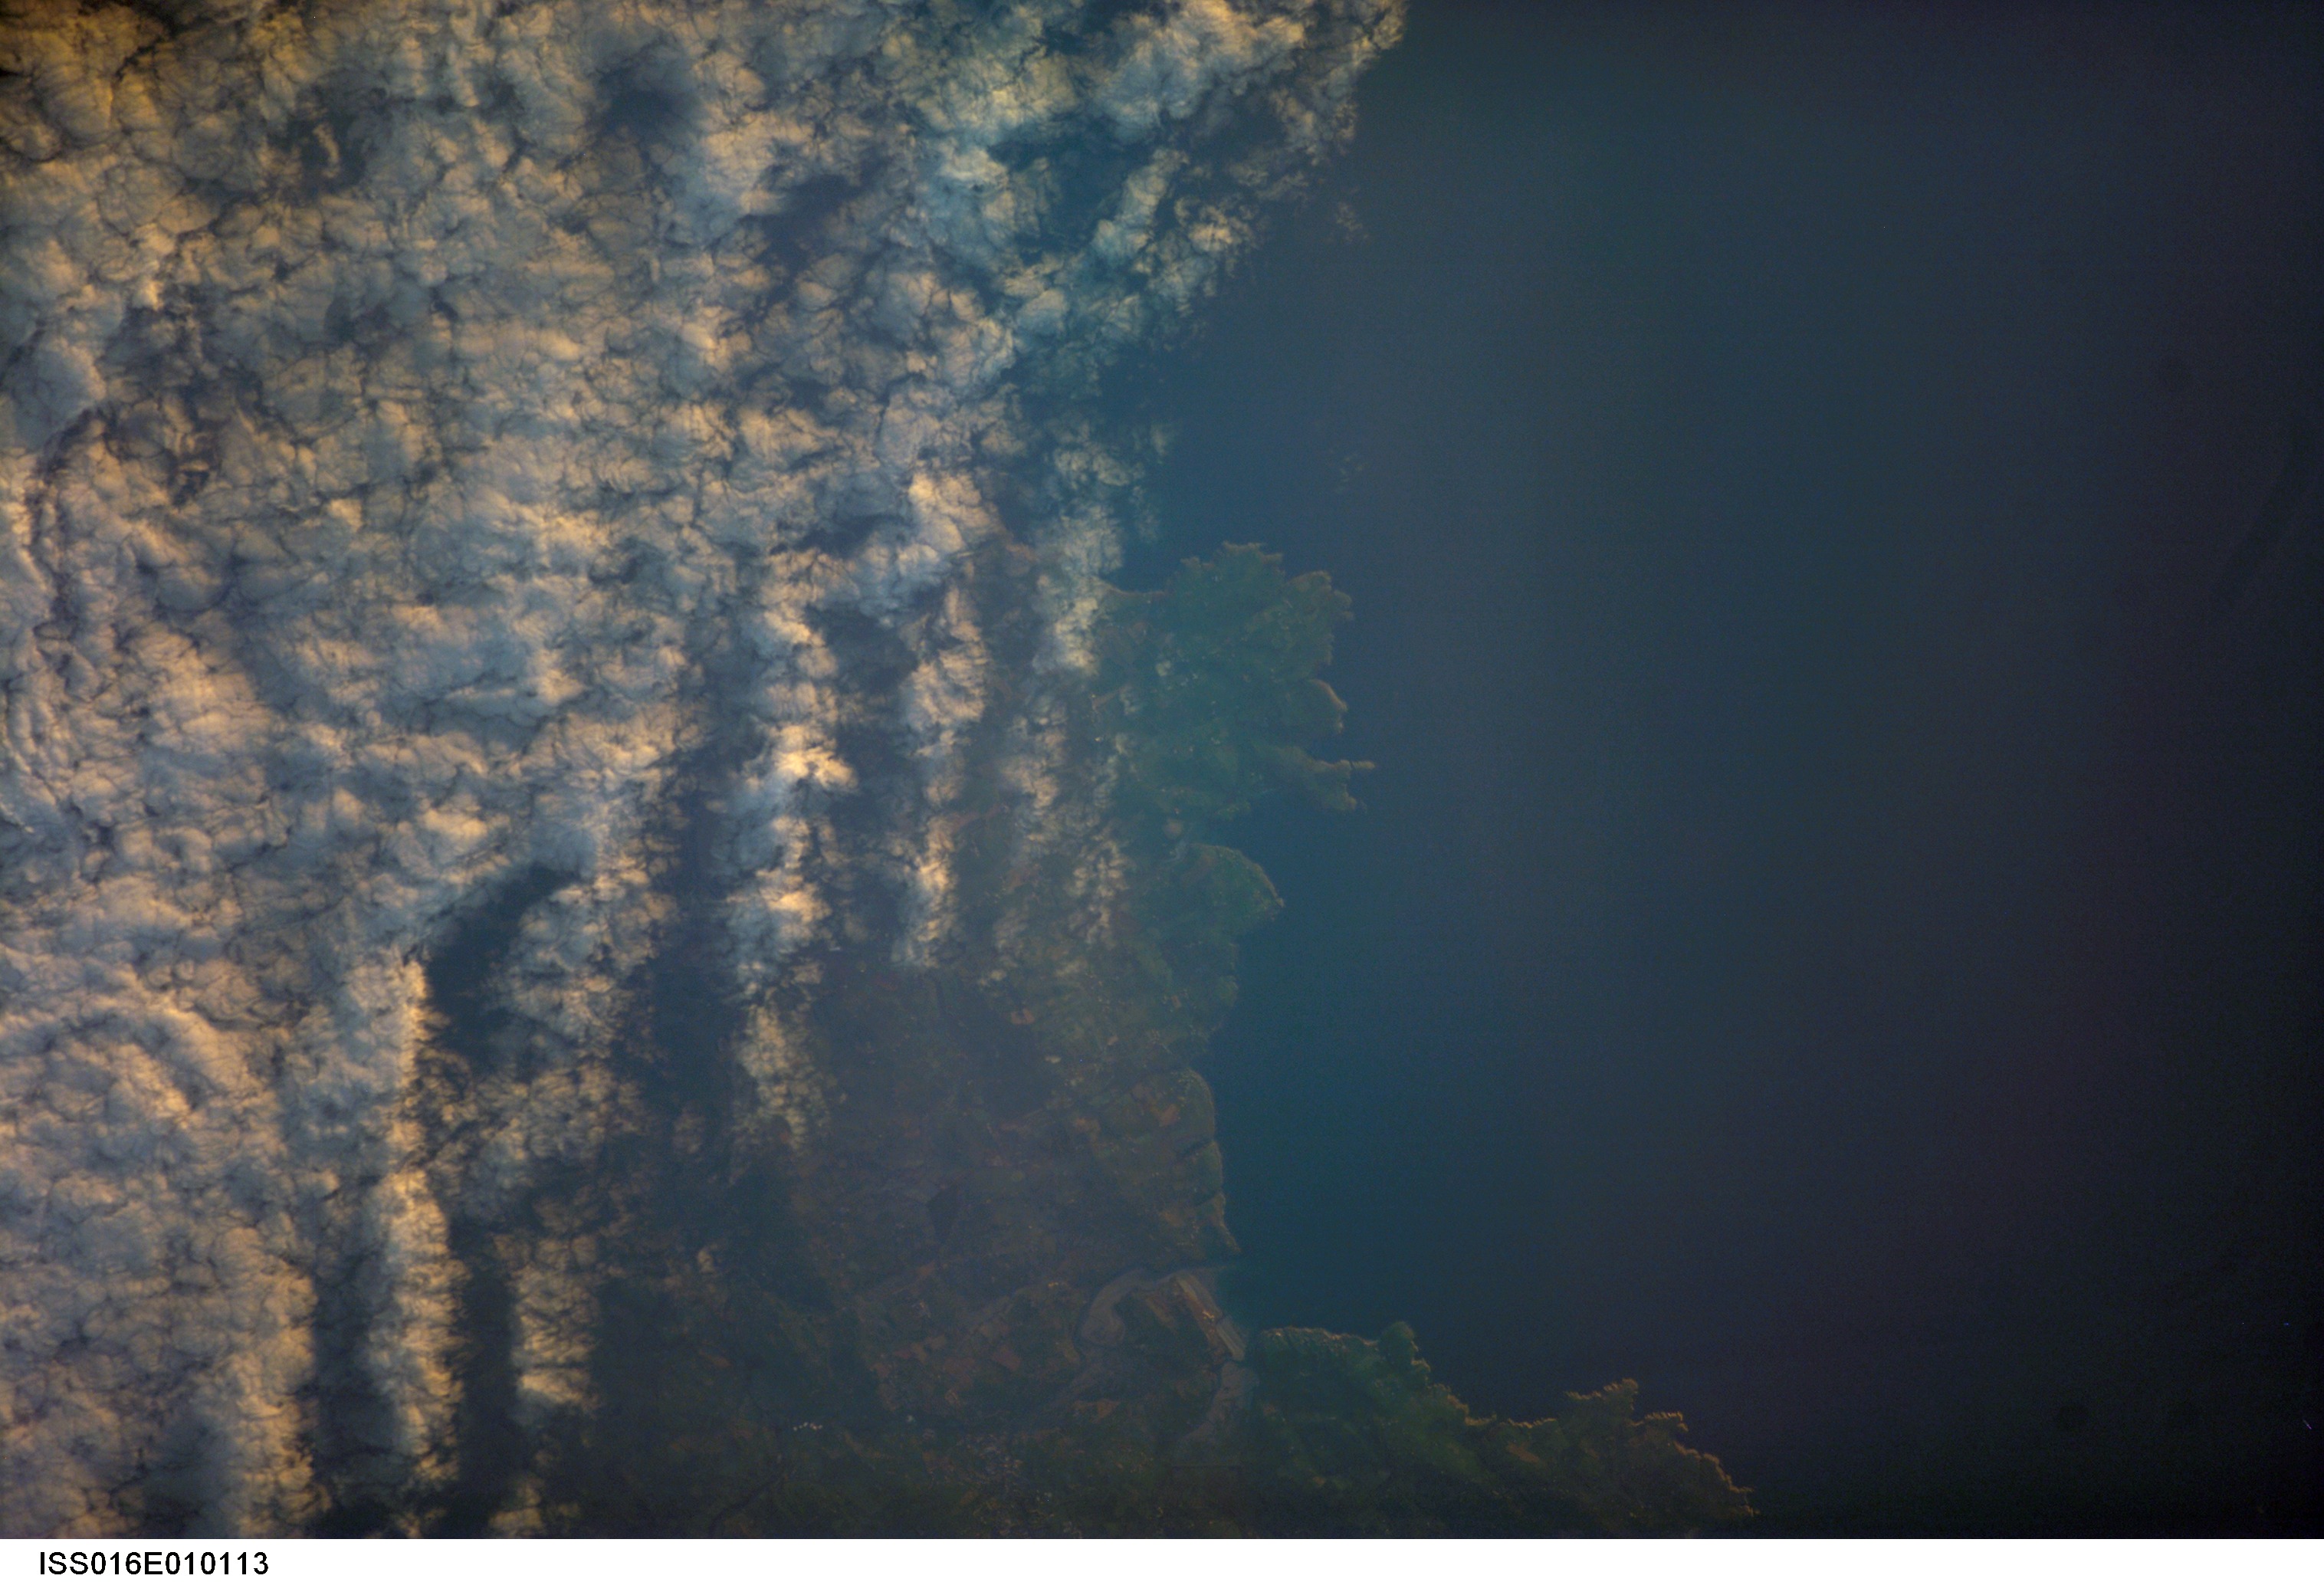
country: IRELAND
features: CLONAKILTY B., SEVEN HEADS
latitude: 51.6
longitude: -8.7
